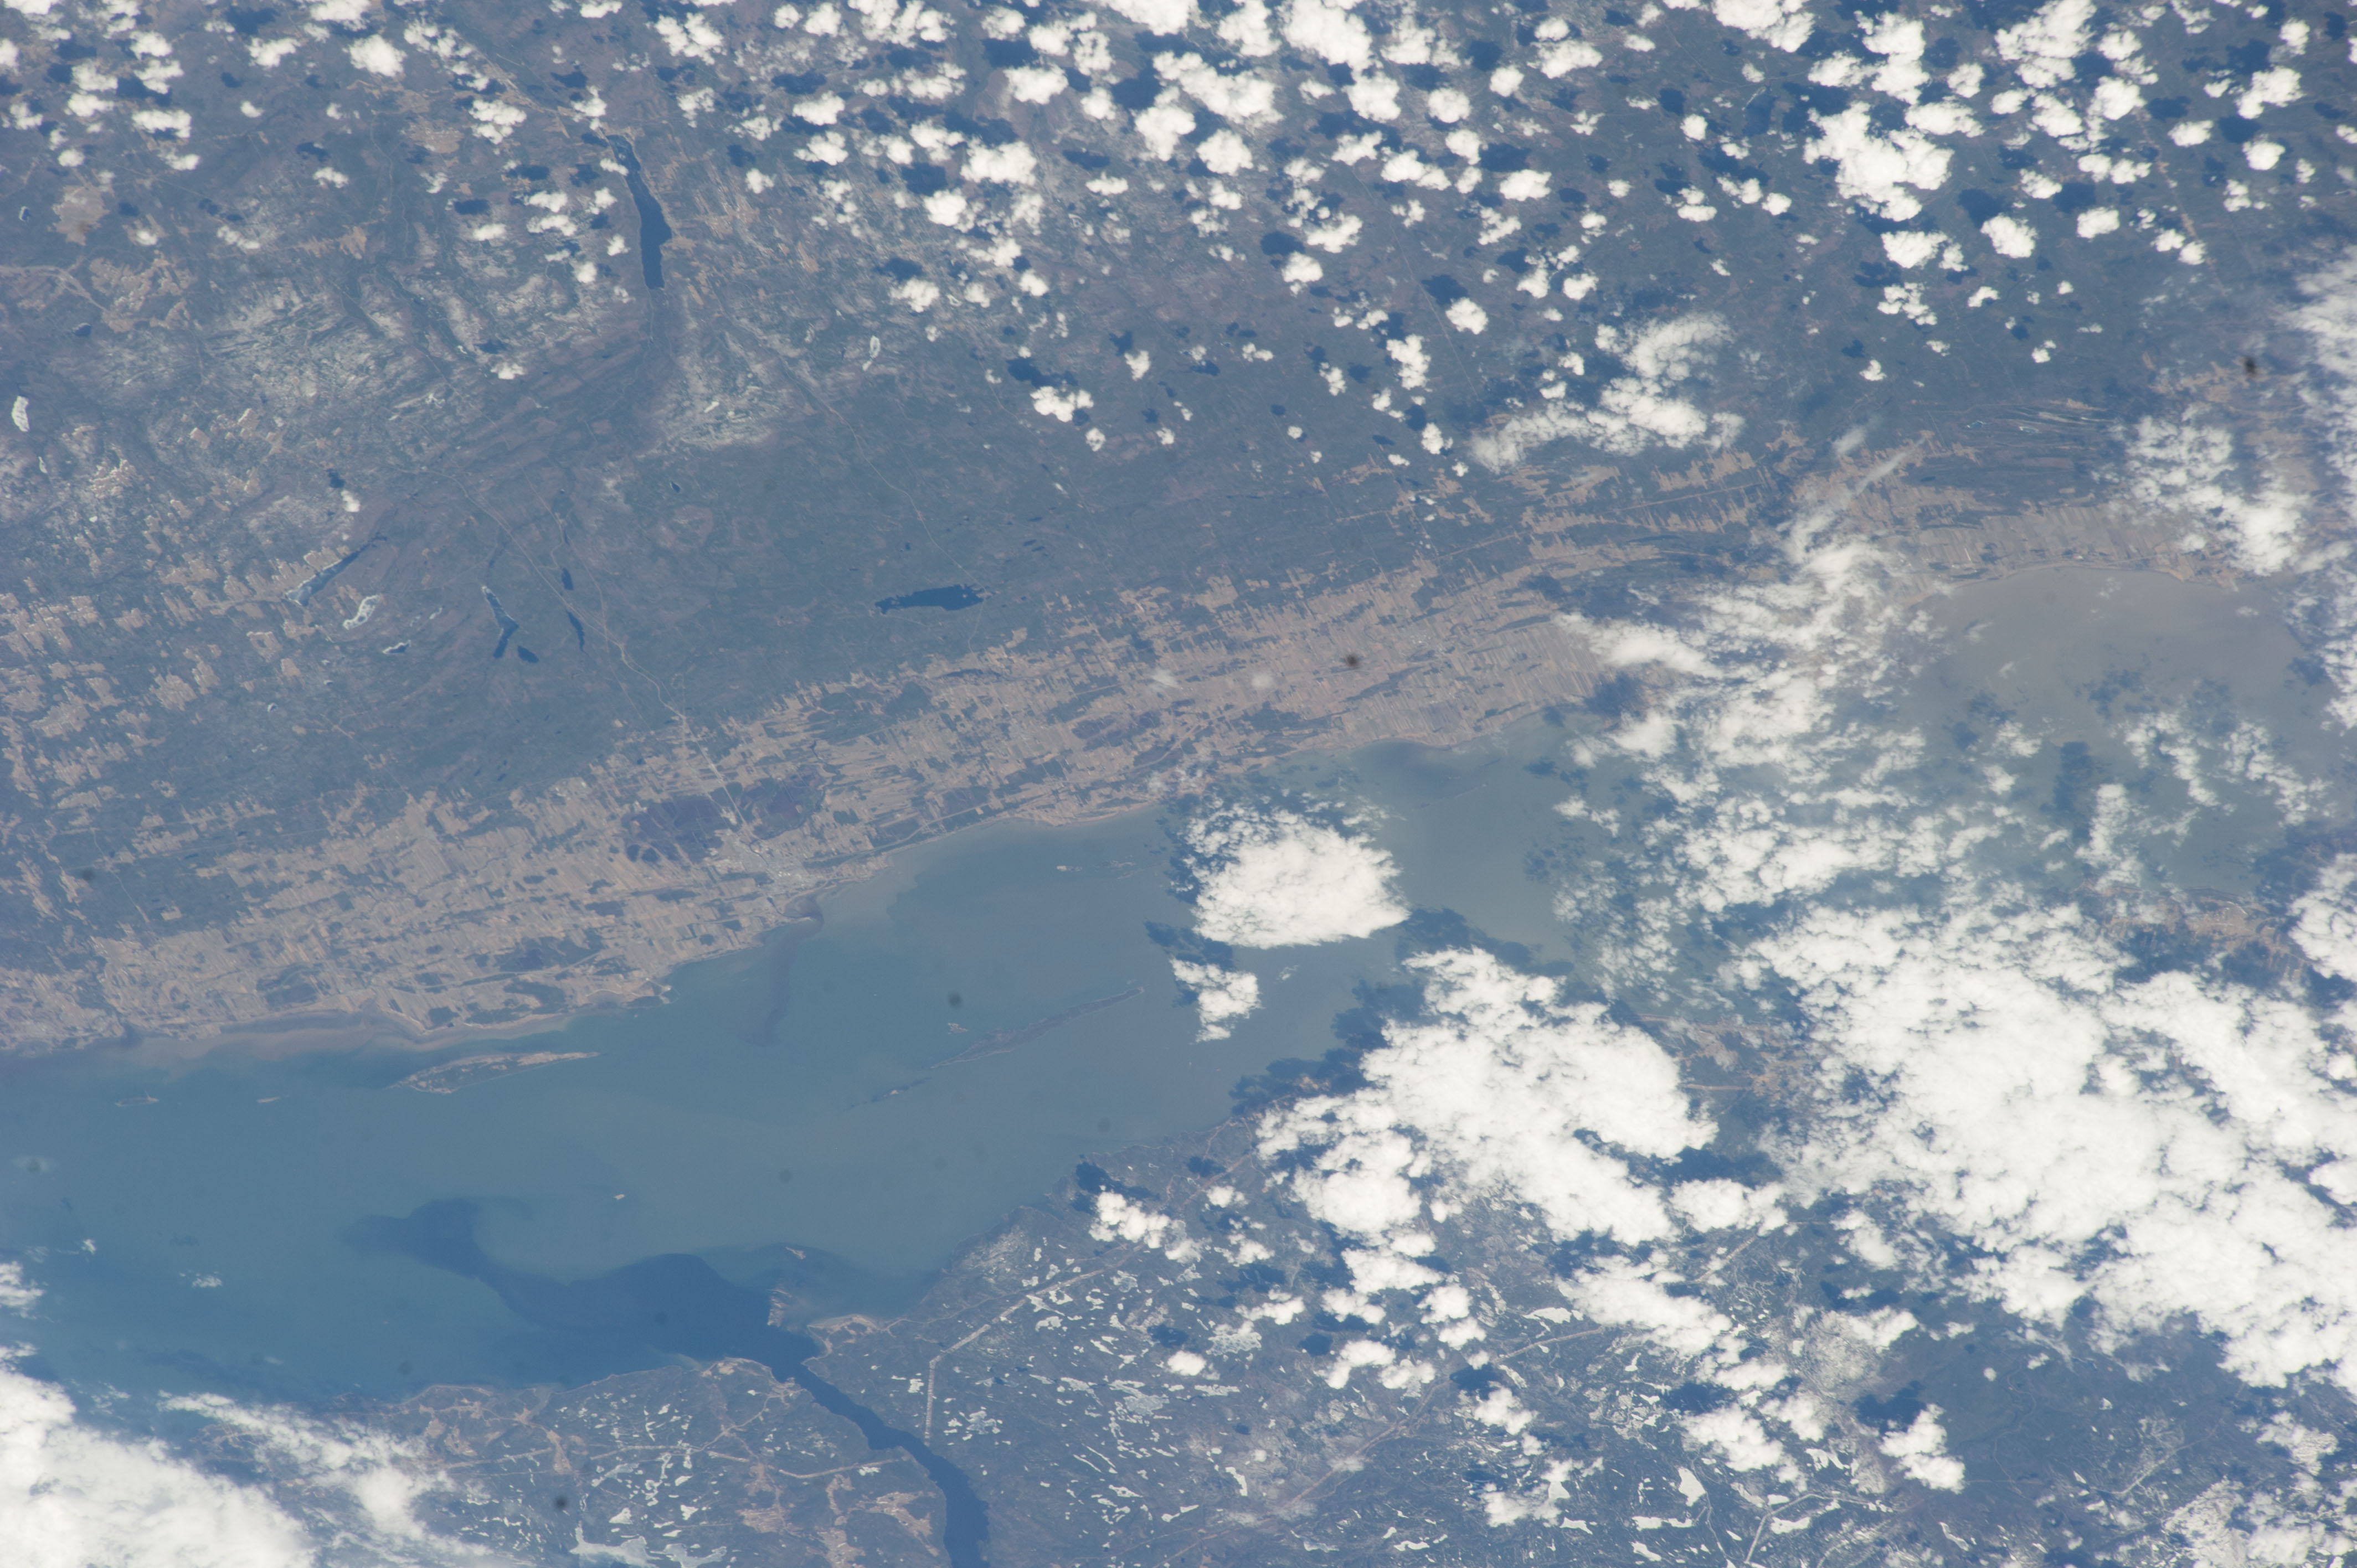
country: CANADA-Q
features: SAINT LORENZO LAKE, MATAPEDIA LAKE
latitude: 47.7
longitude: -69.7
